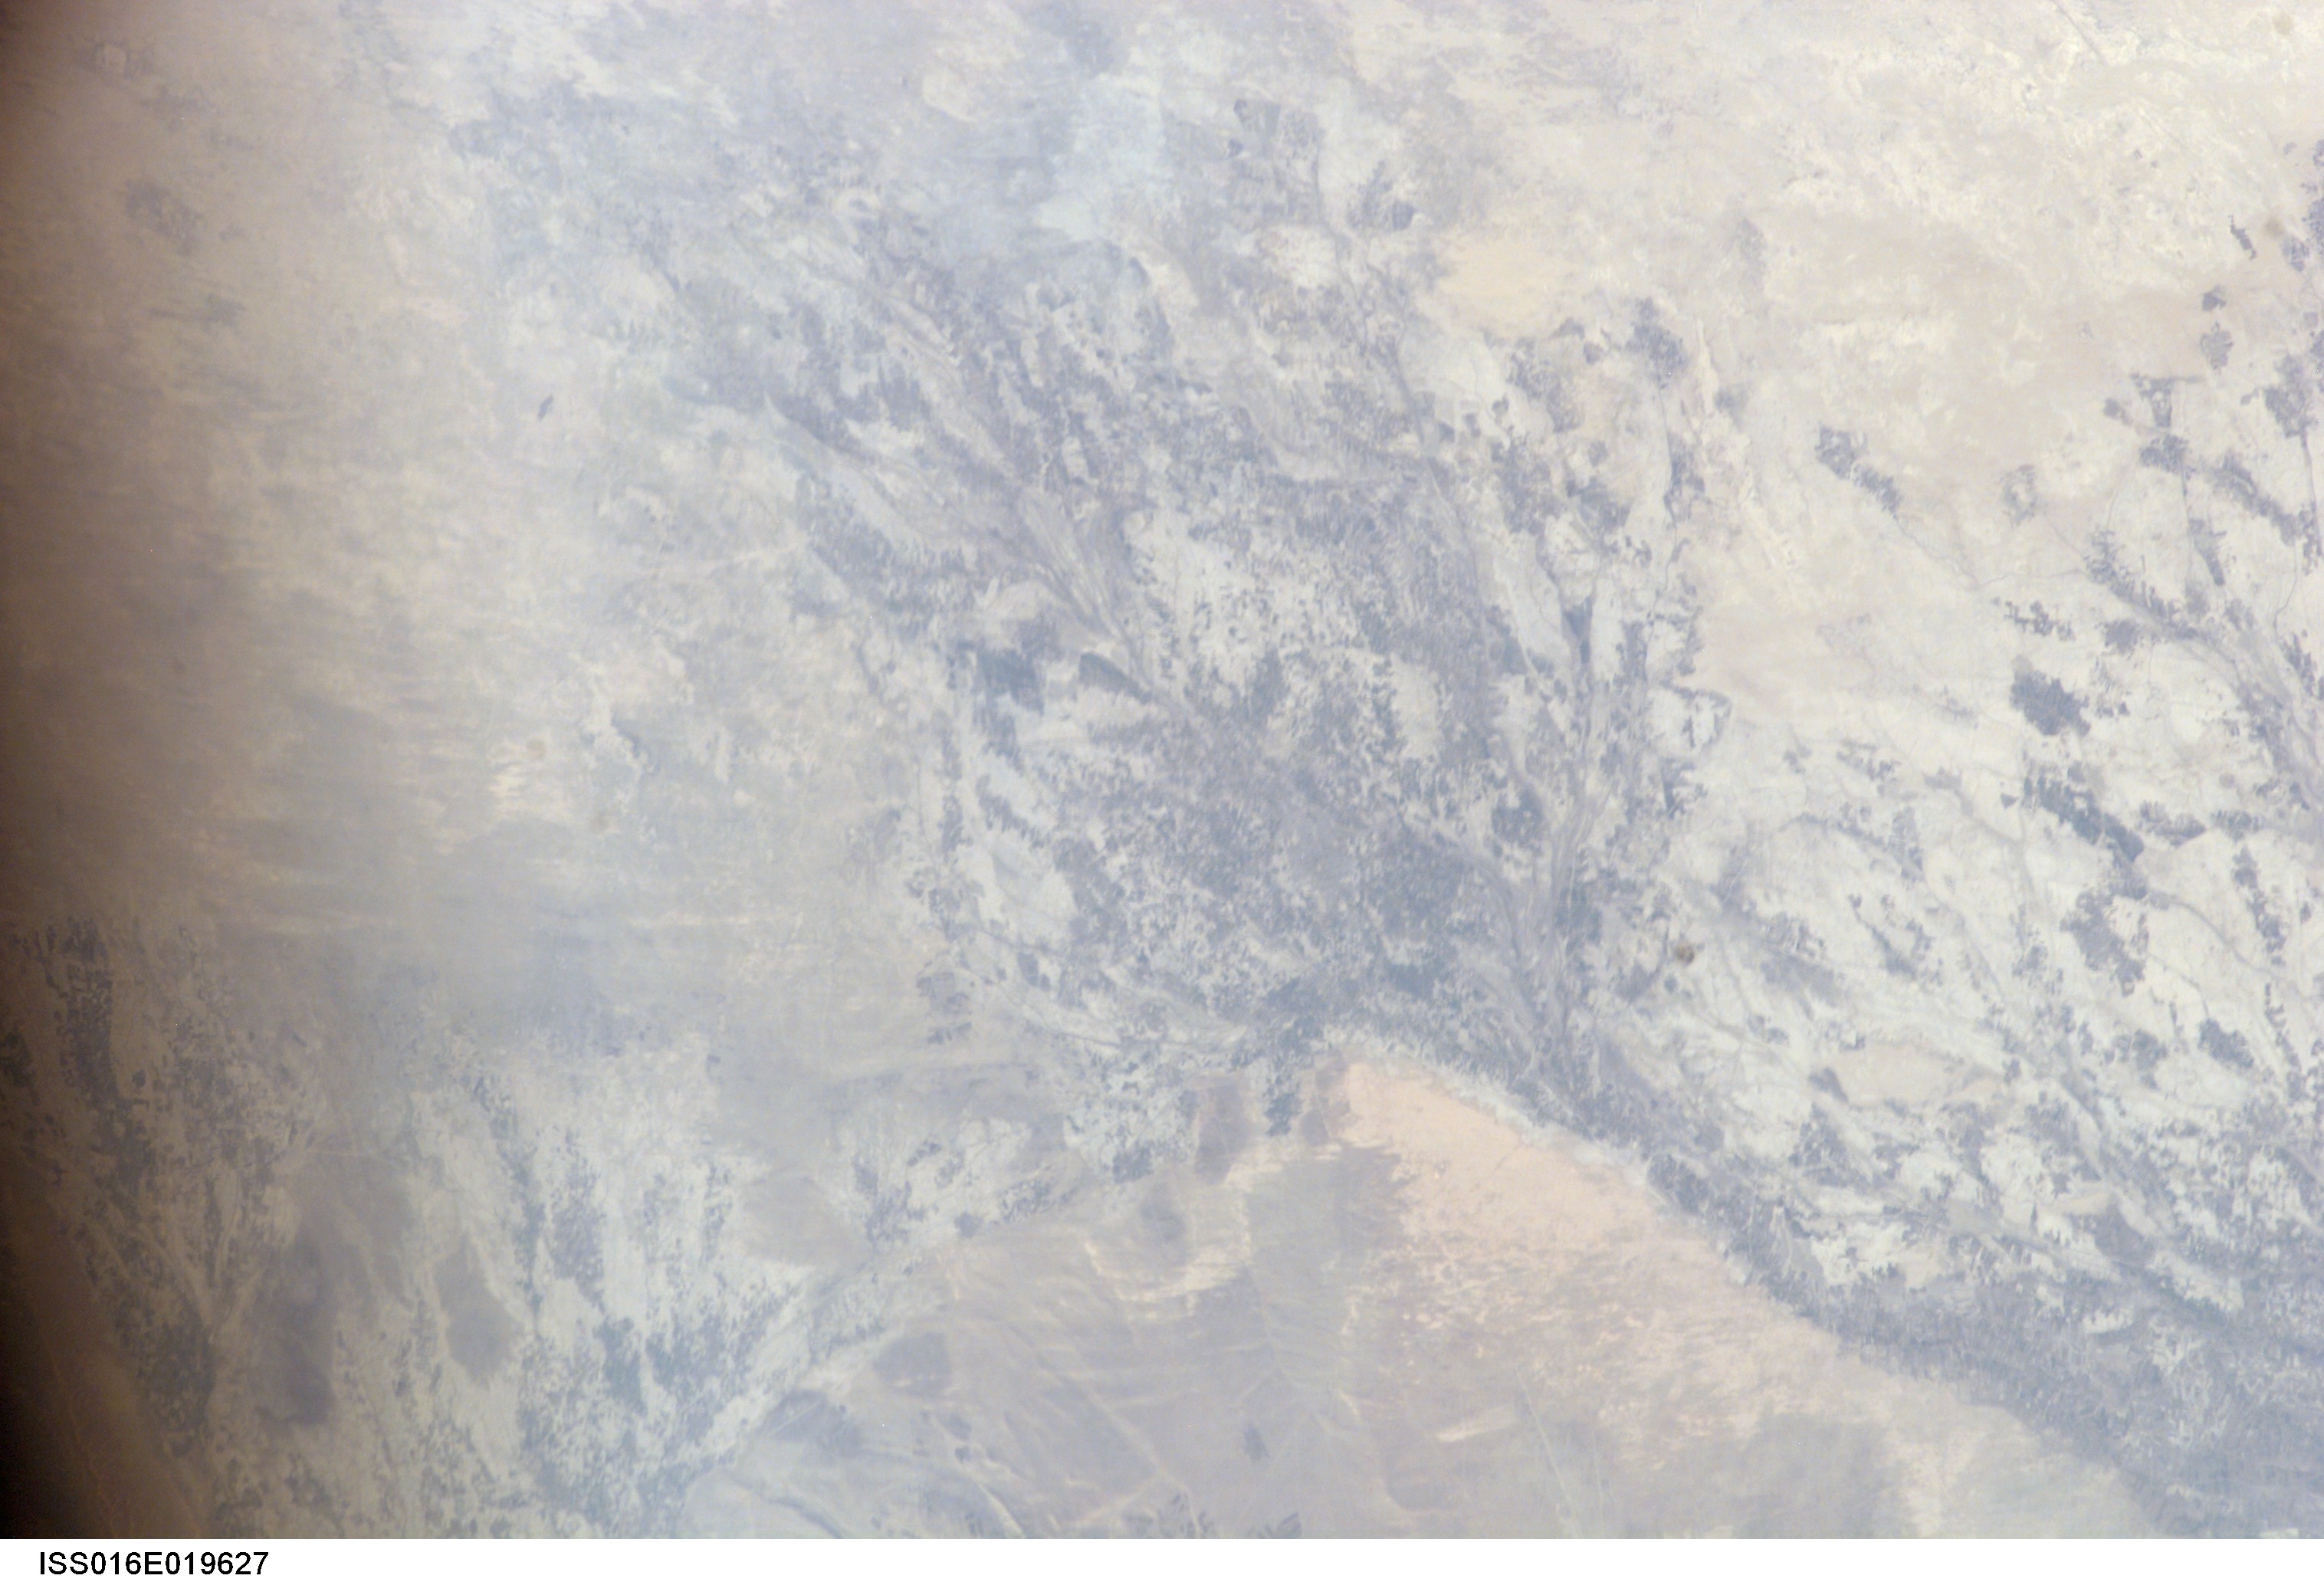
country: AFGHANISTAN
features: AQCHEH, KOKAL DASH
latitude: 36.9
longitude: 66.1
